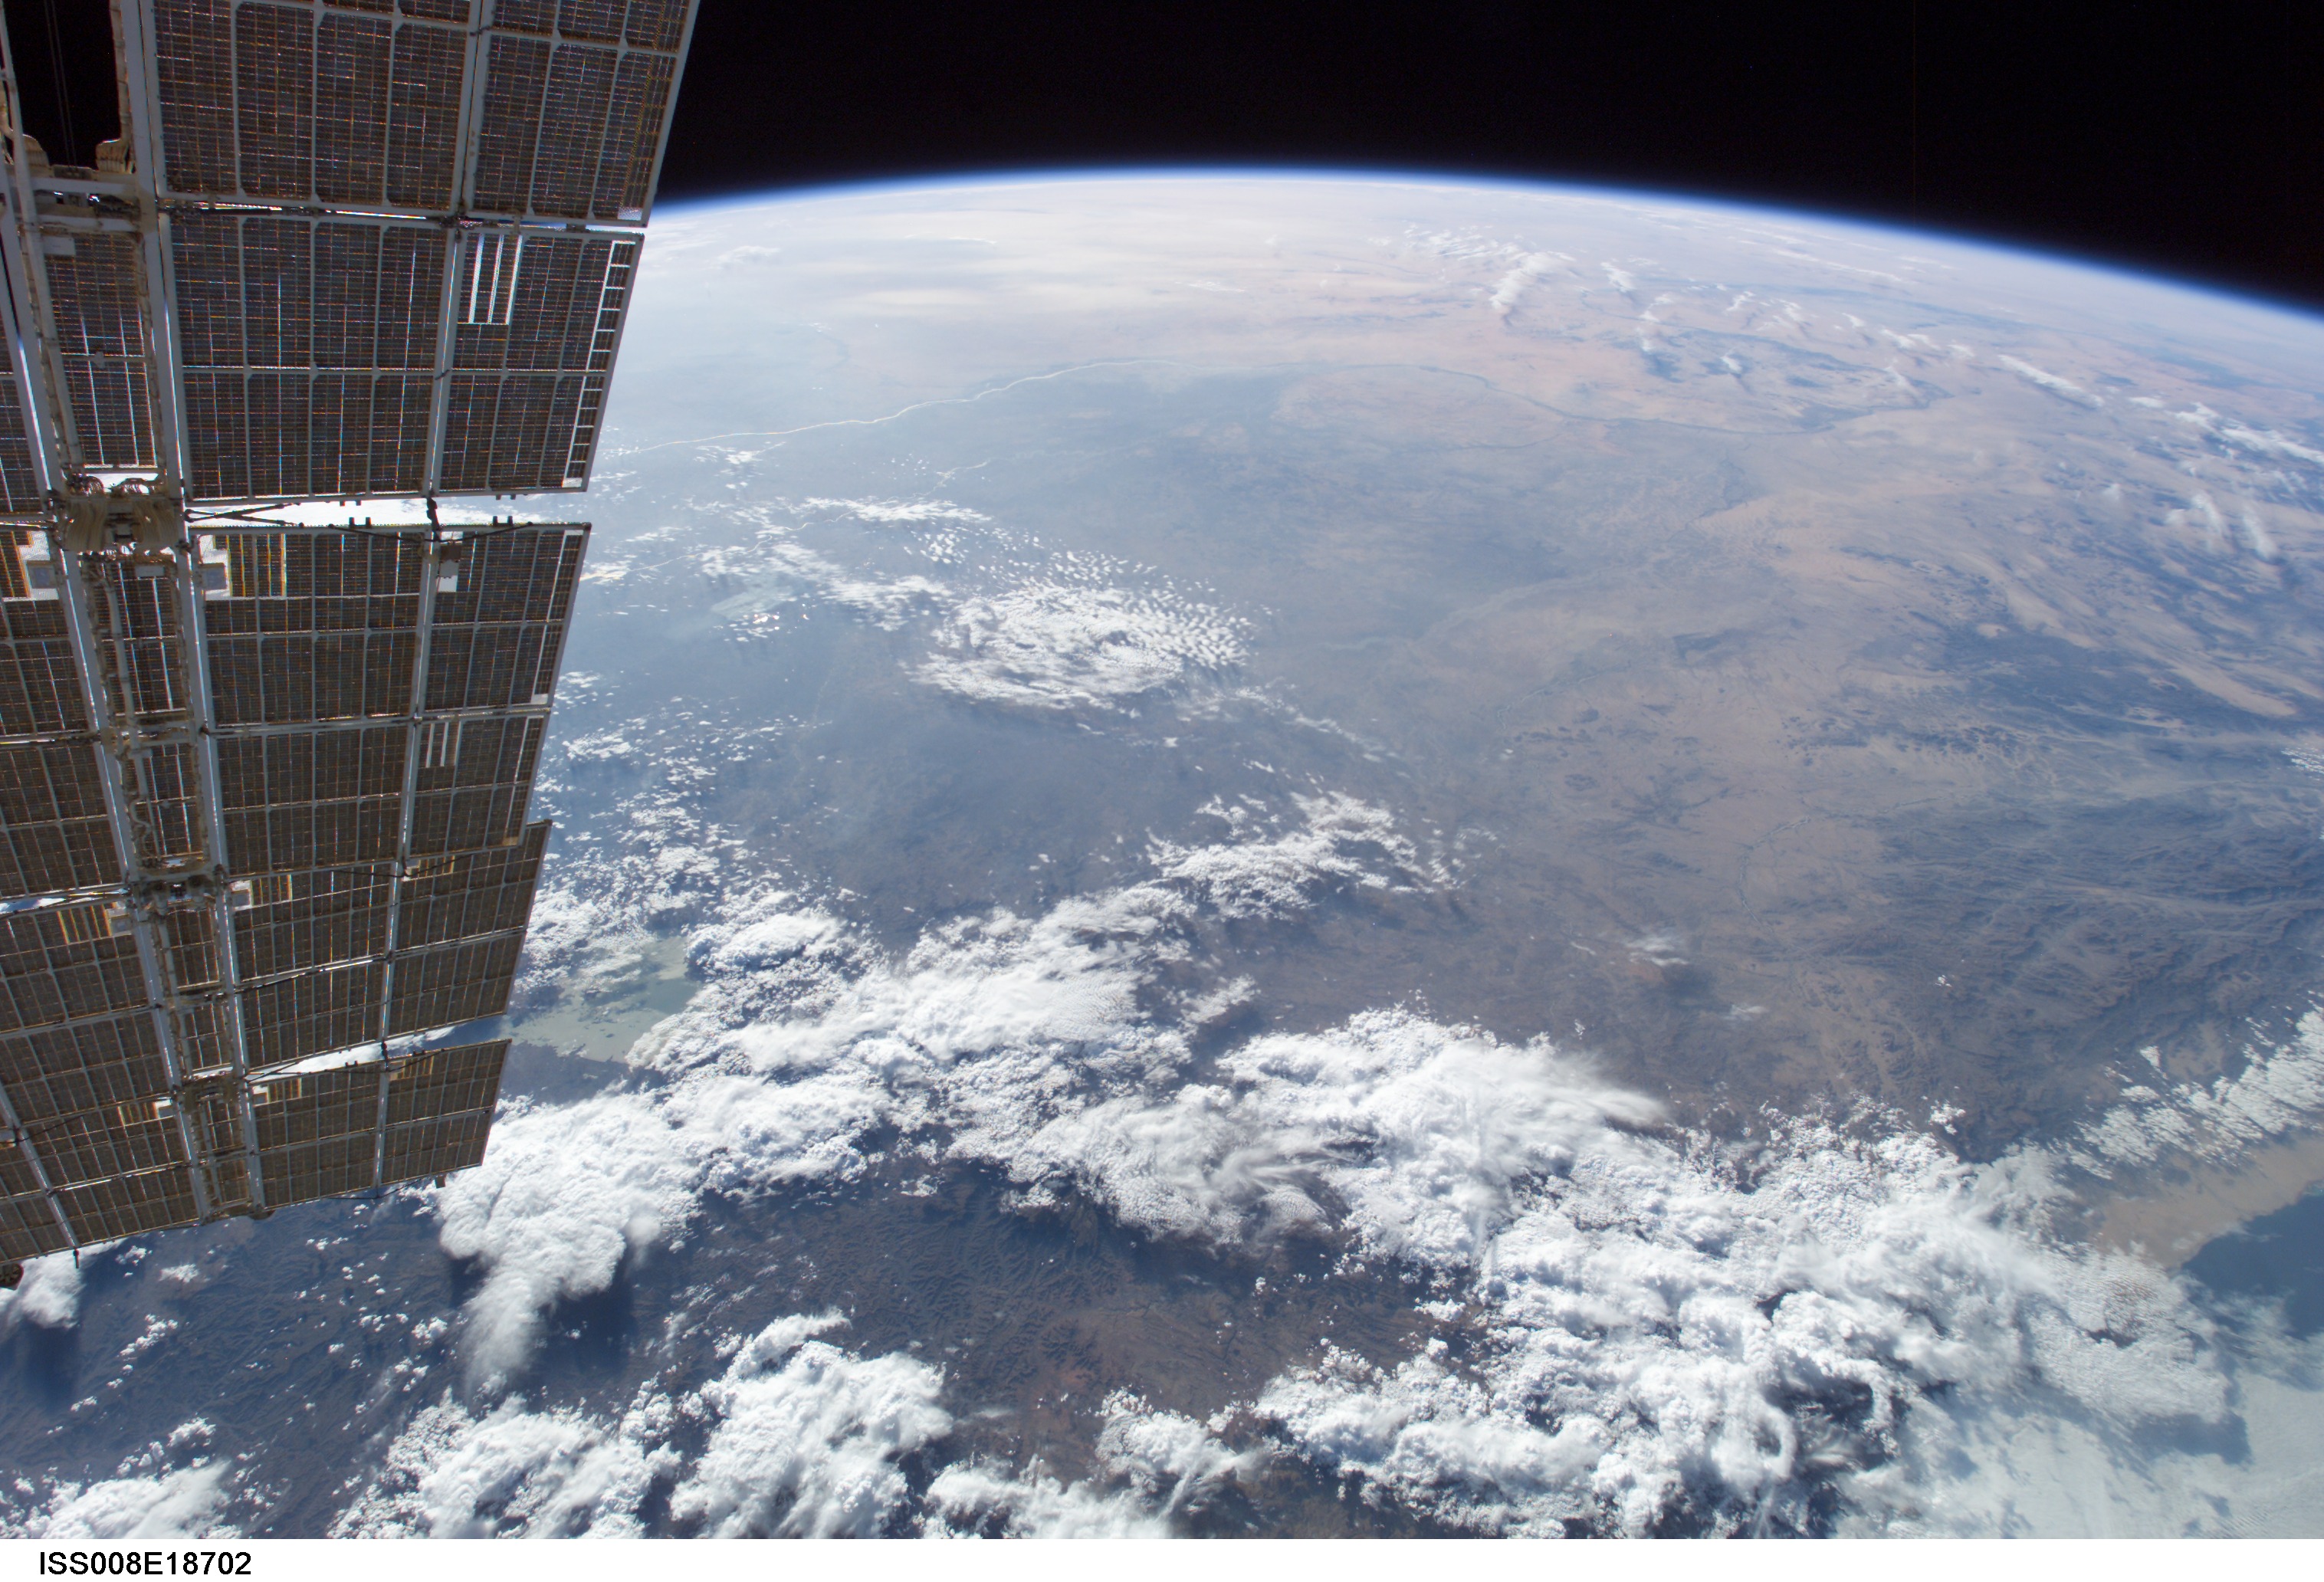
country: ERITREA
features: RED S., NILE R., WHITE NILE, LIBYAN DES., ATMOSPHERIC LIMB
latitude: 15.0
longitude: 36.5
